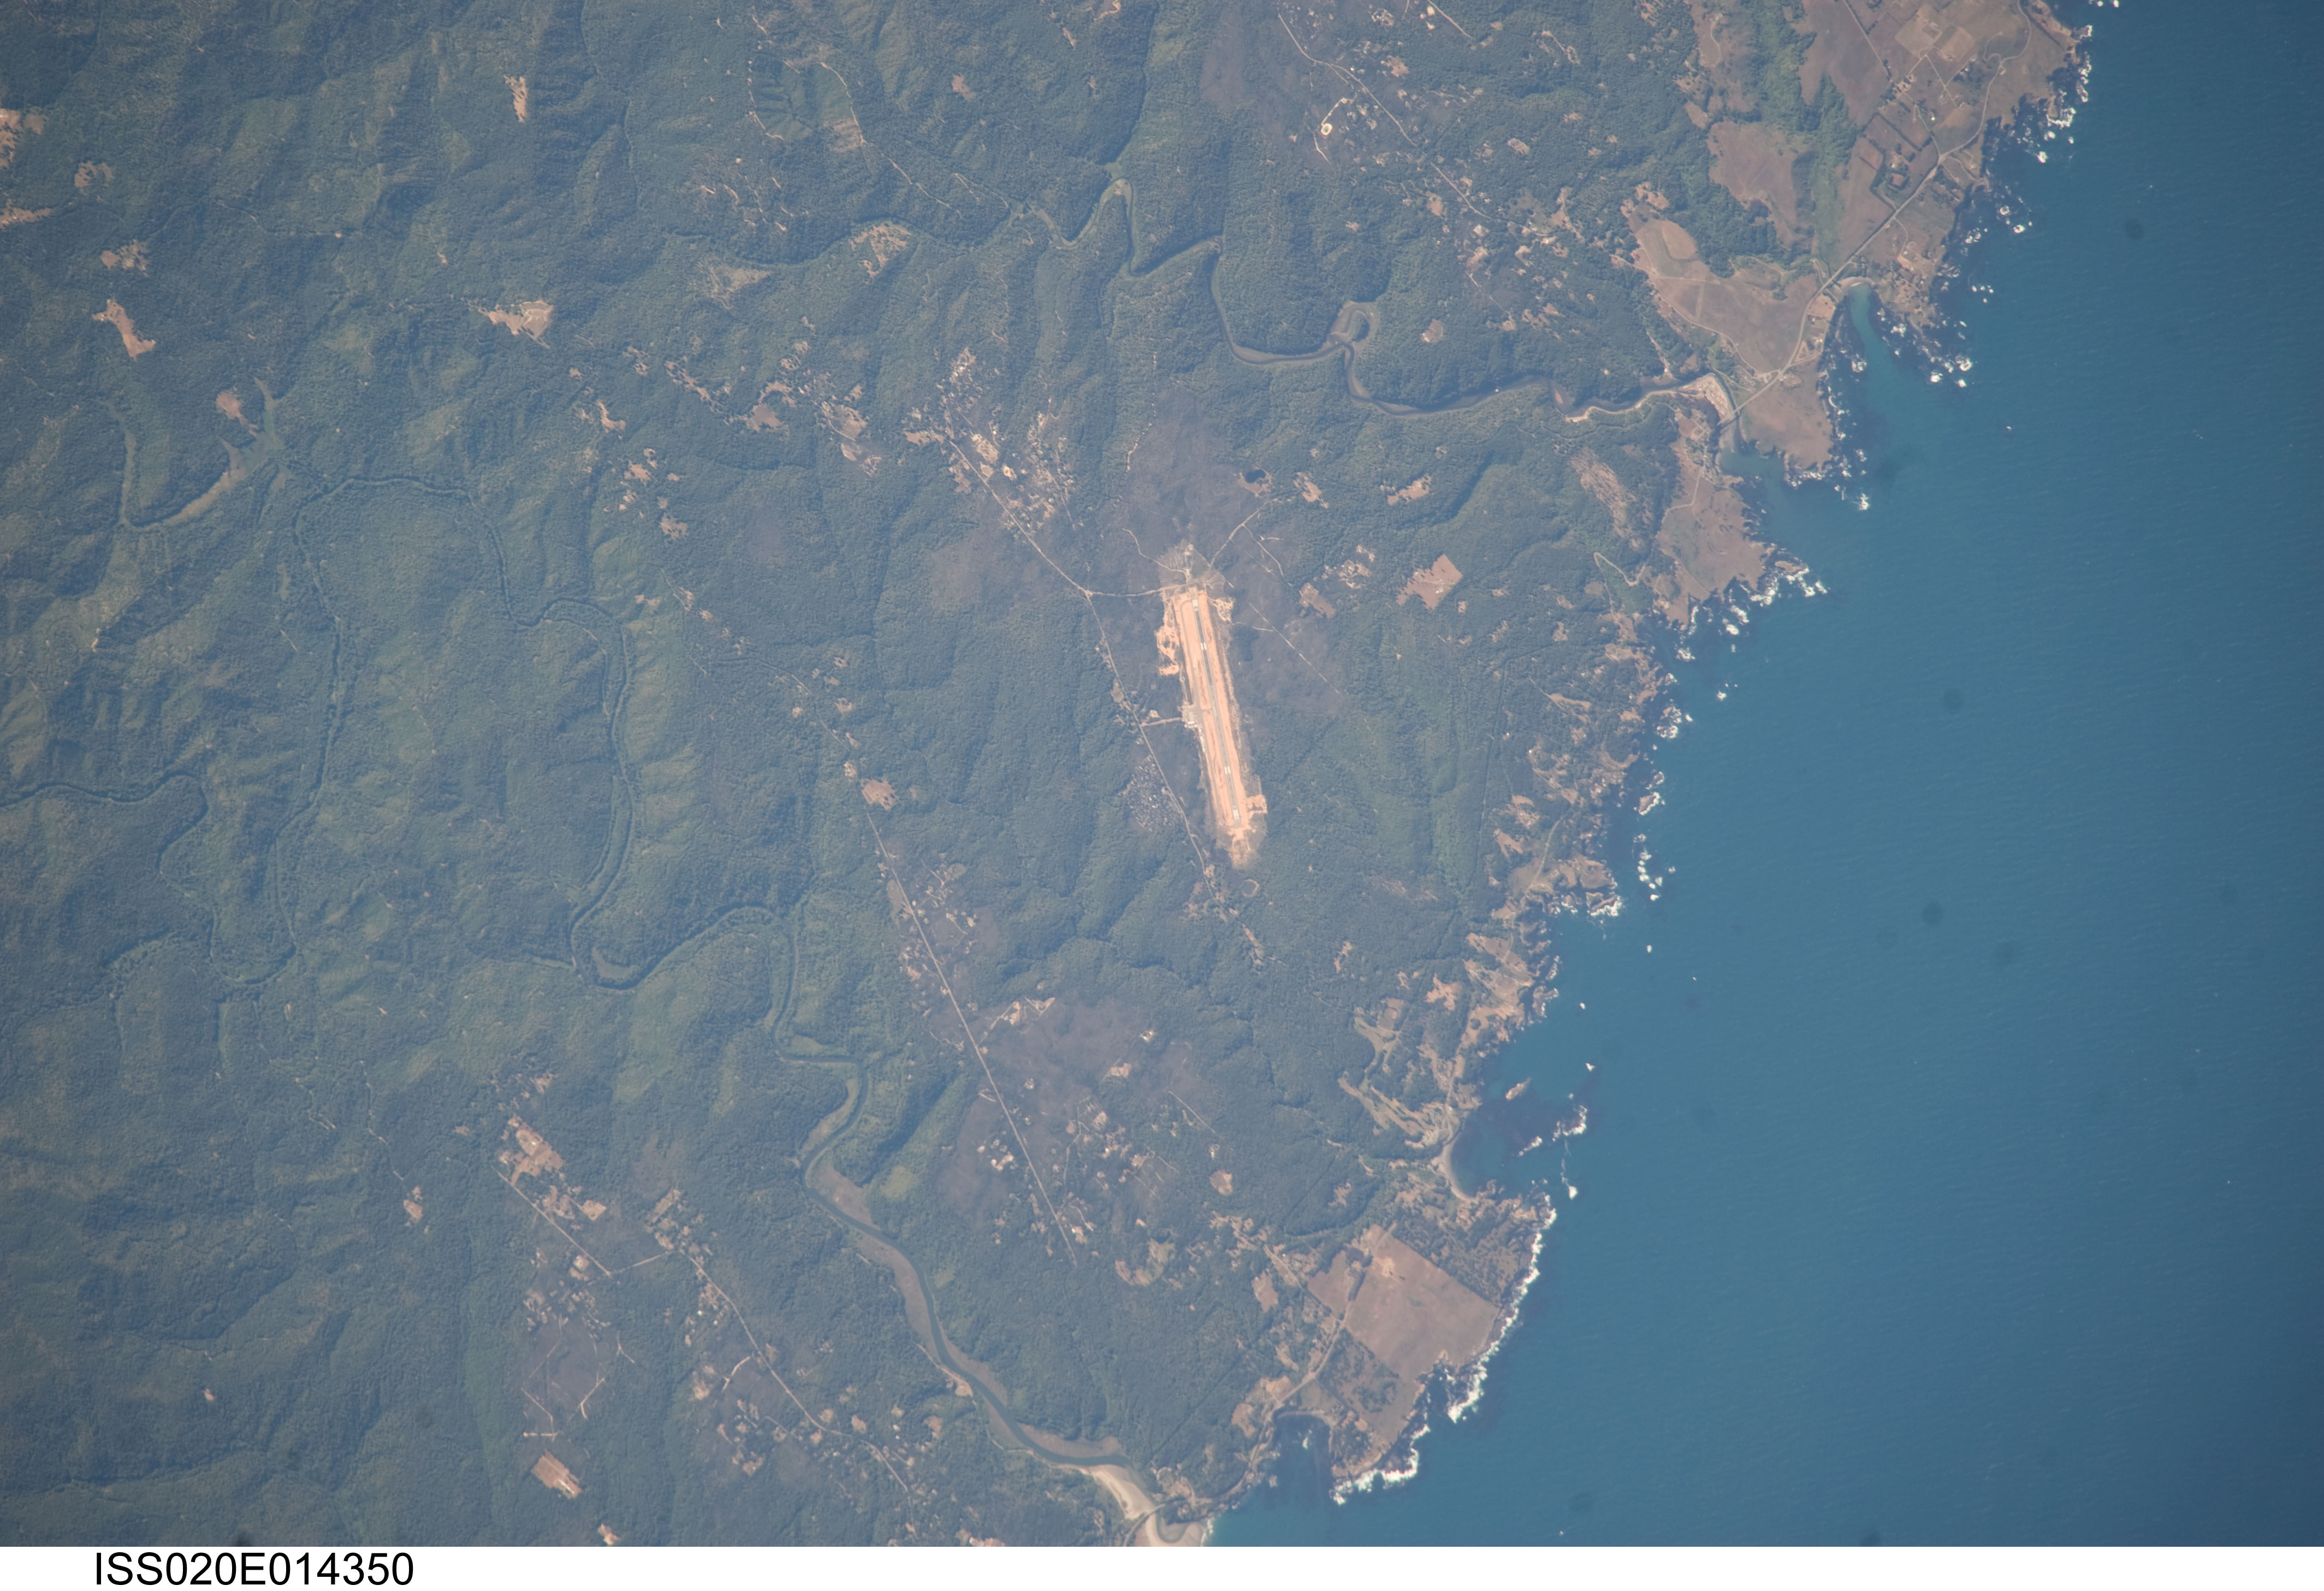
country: USA-CALIFORNIA
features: COAST, AIR STRIP, HILLS, FOR., ALBION RIVER
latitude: 39.3
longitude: -123.7
